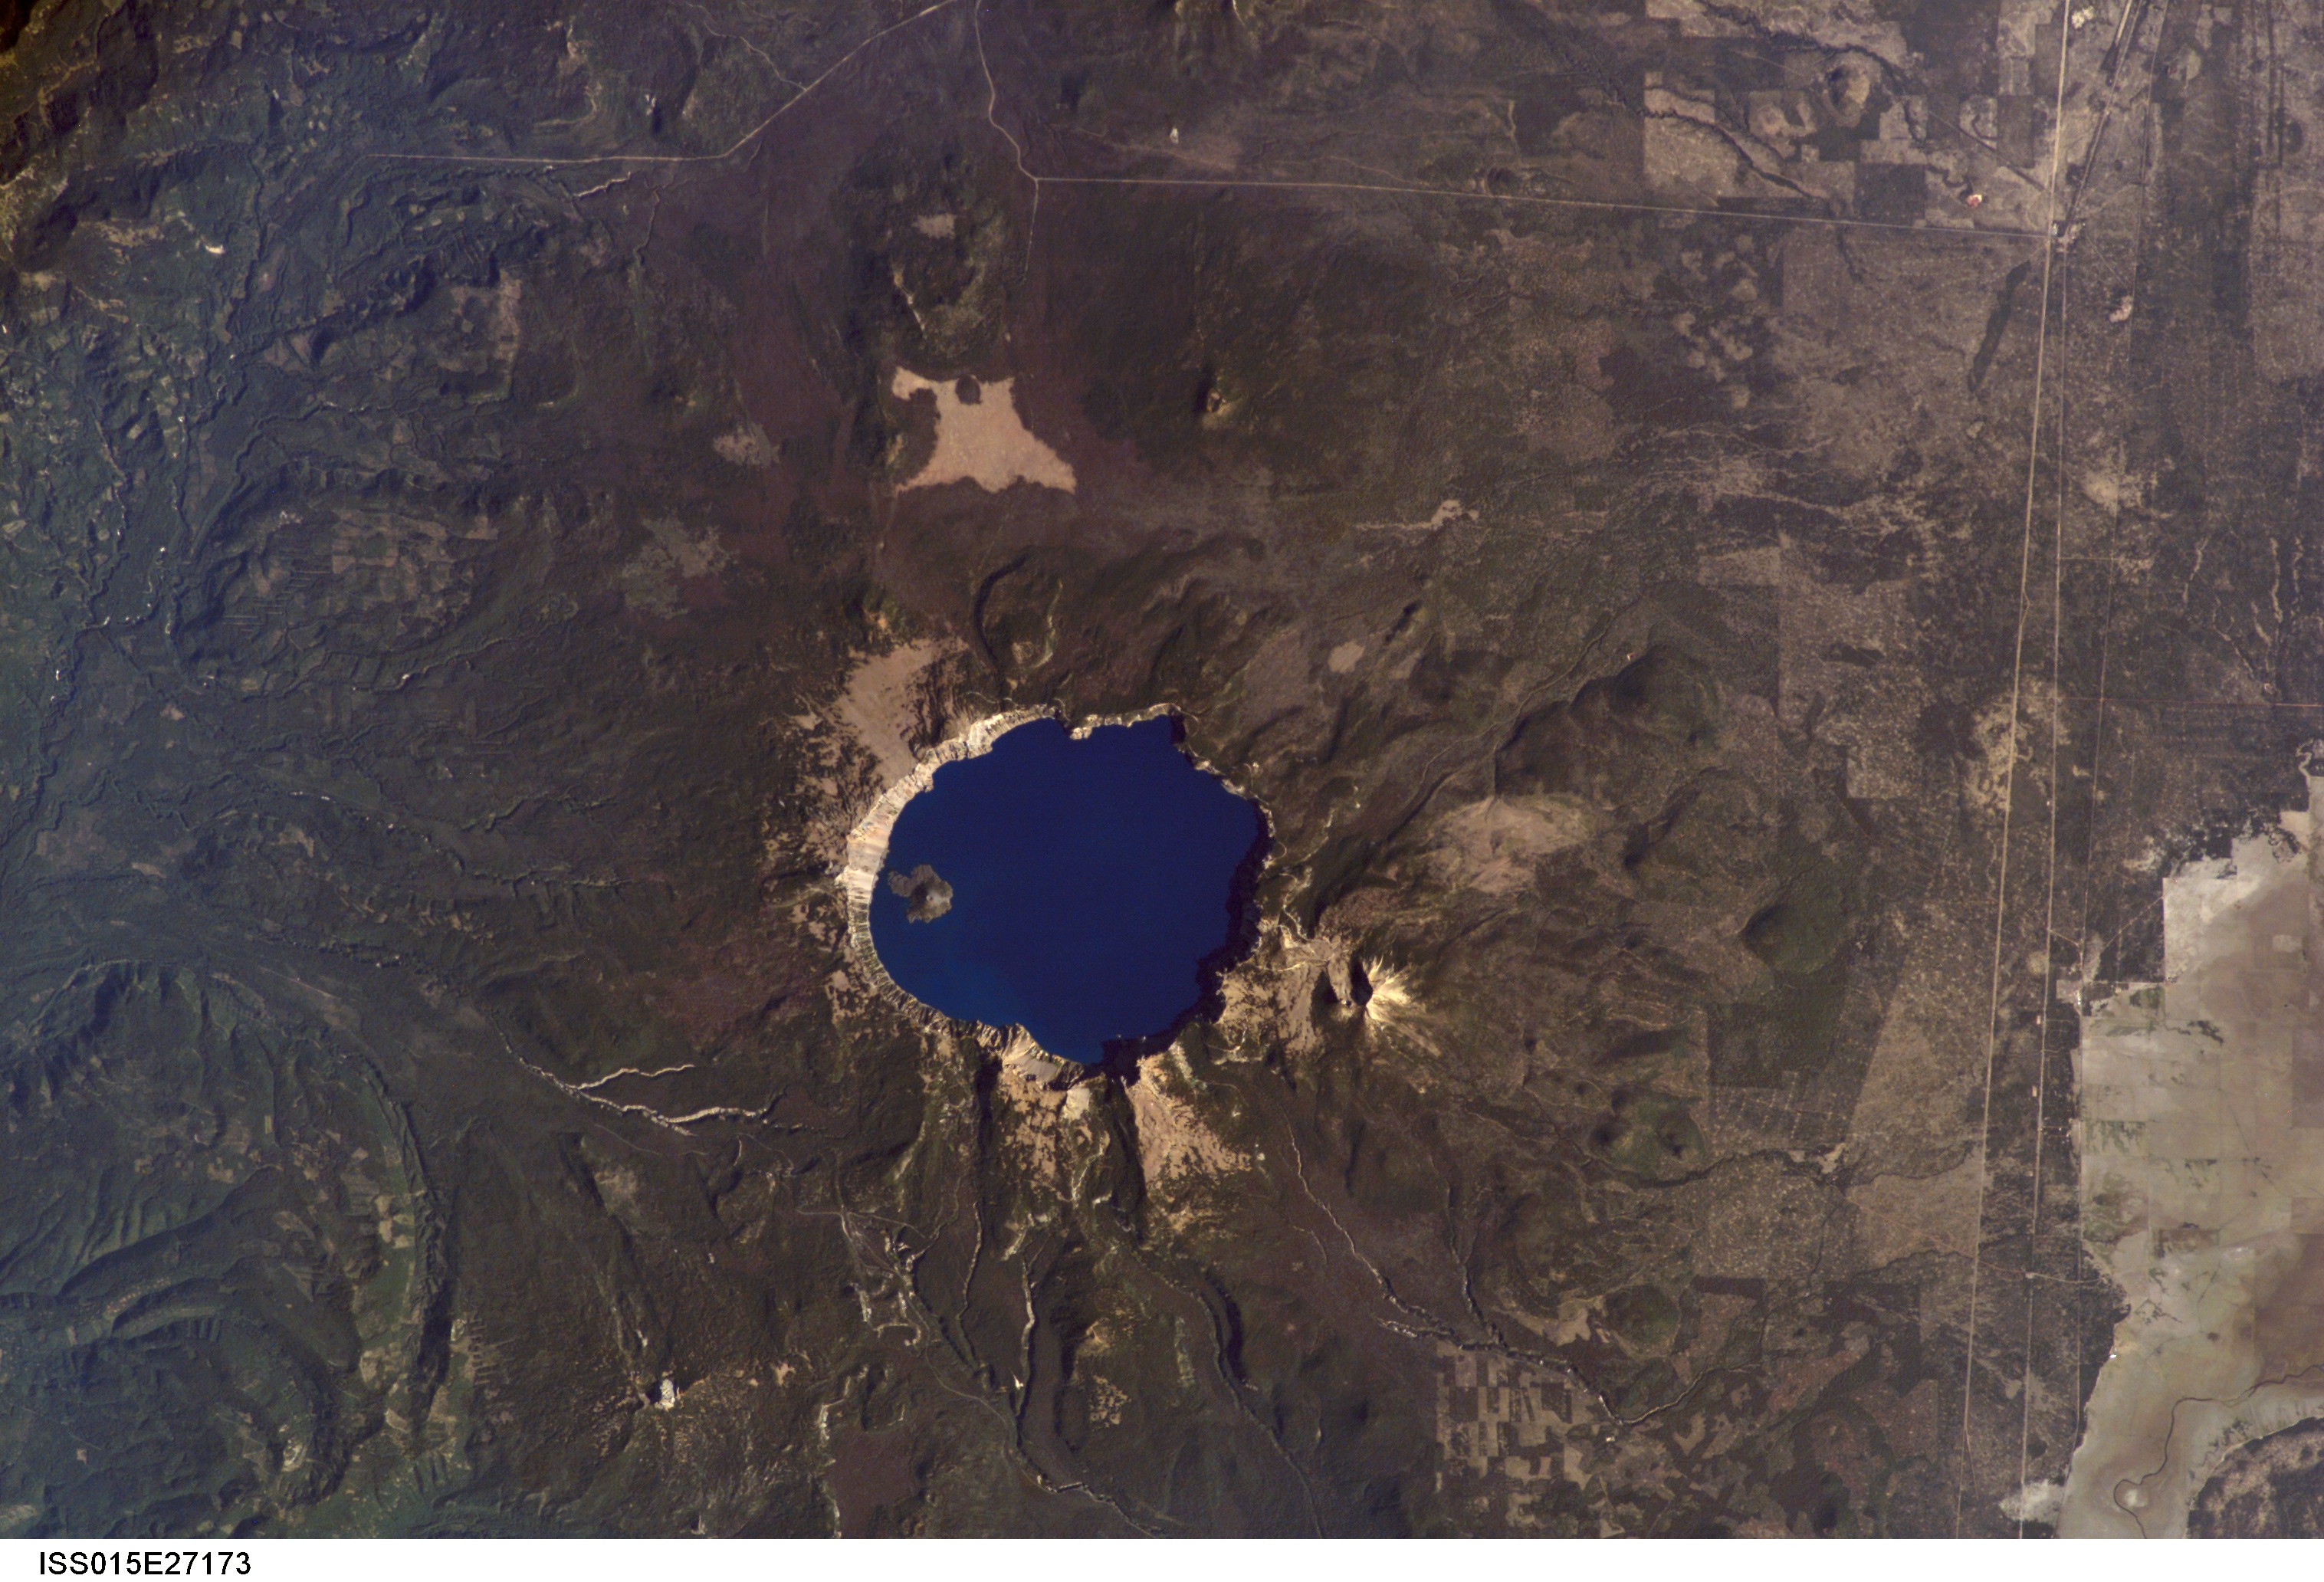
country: USA-OREGON
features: CRATER LAKE, FOREST, ROADS
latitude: 43.0
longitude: -122.1
